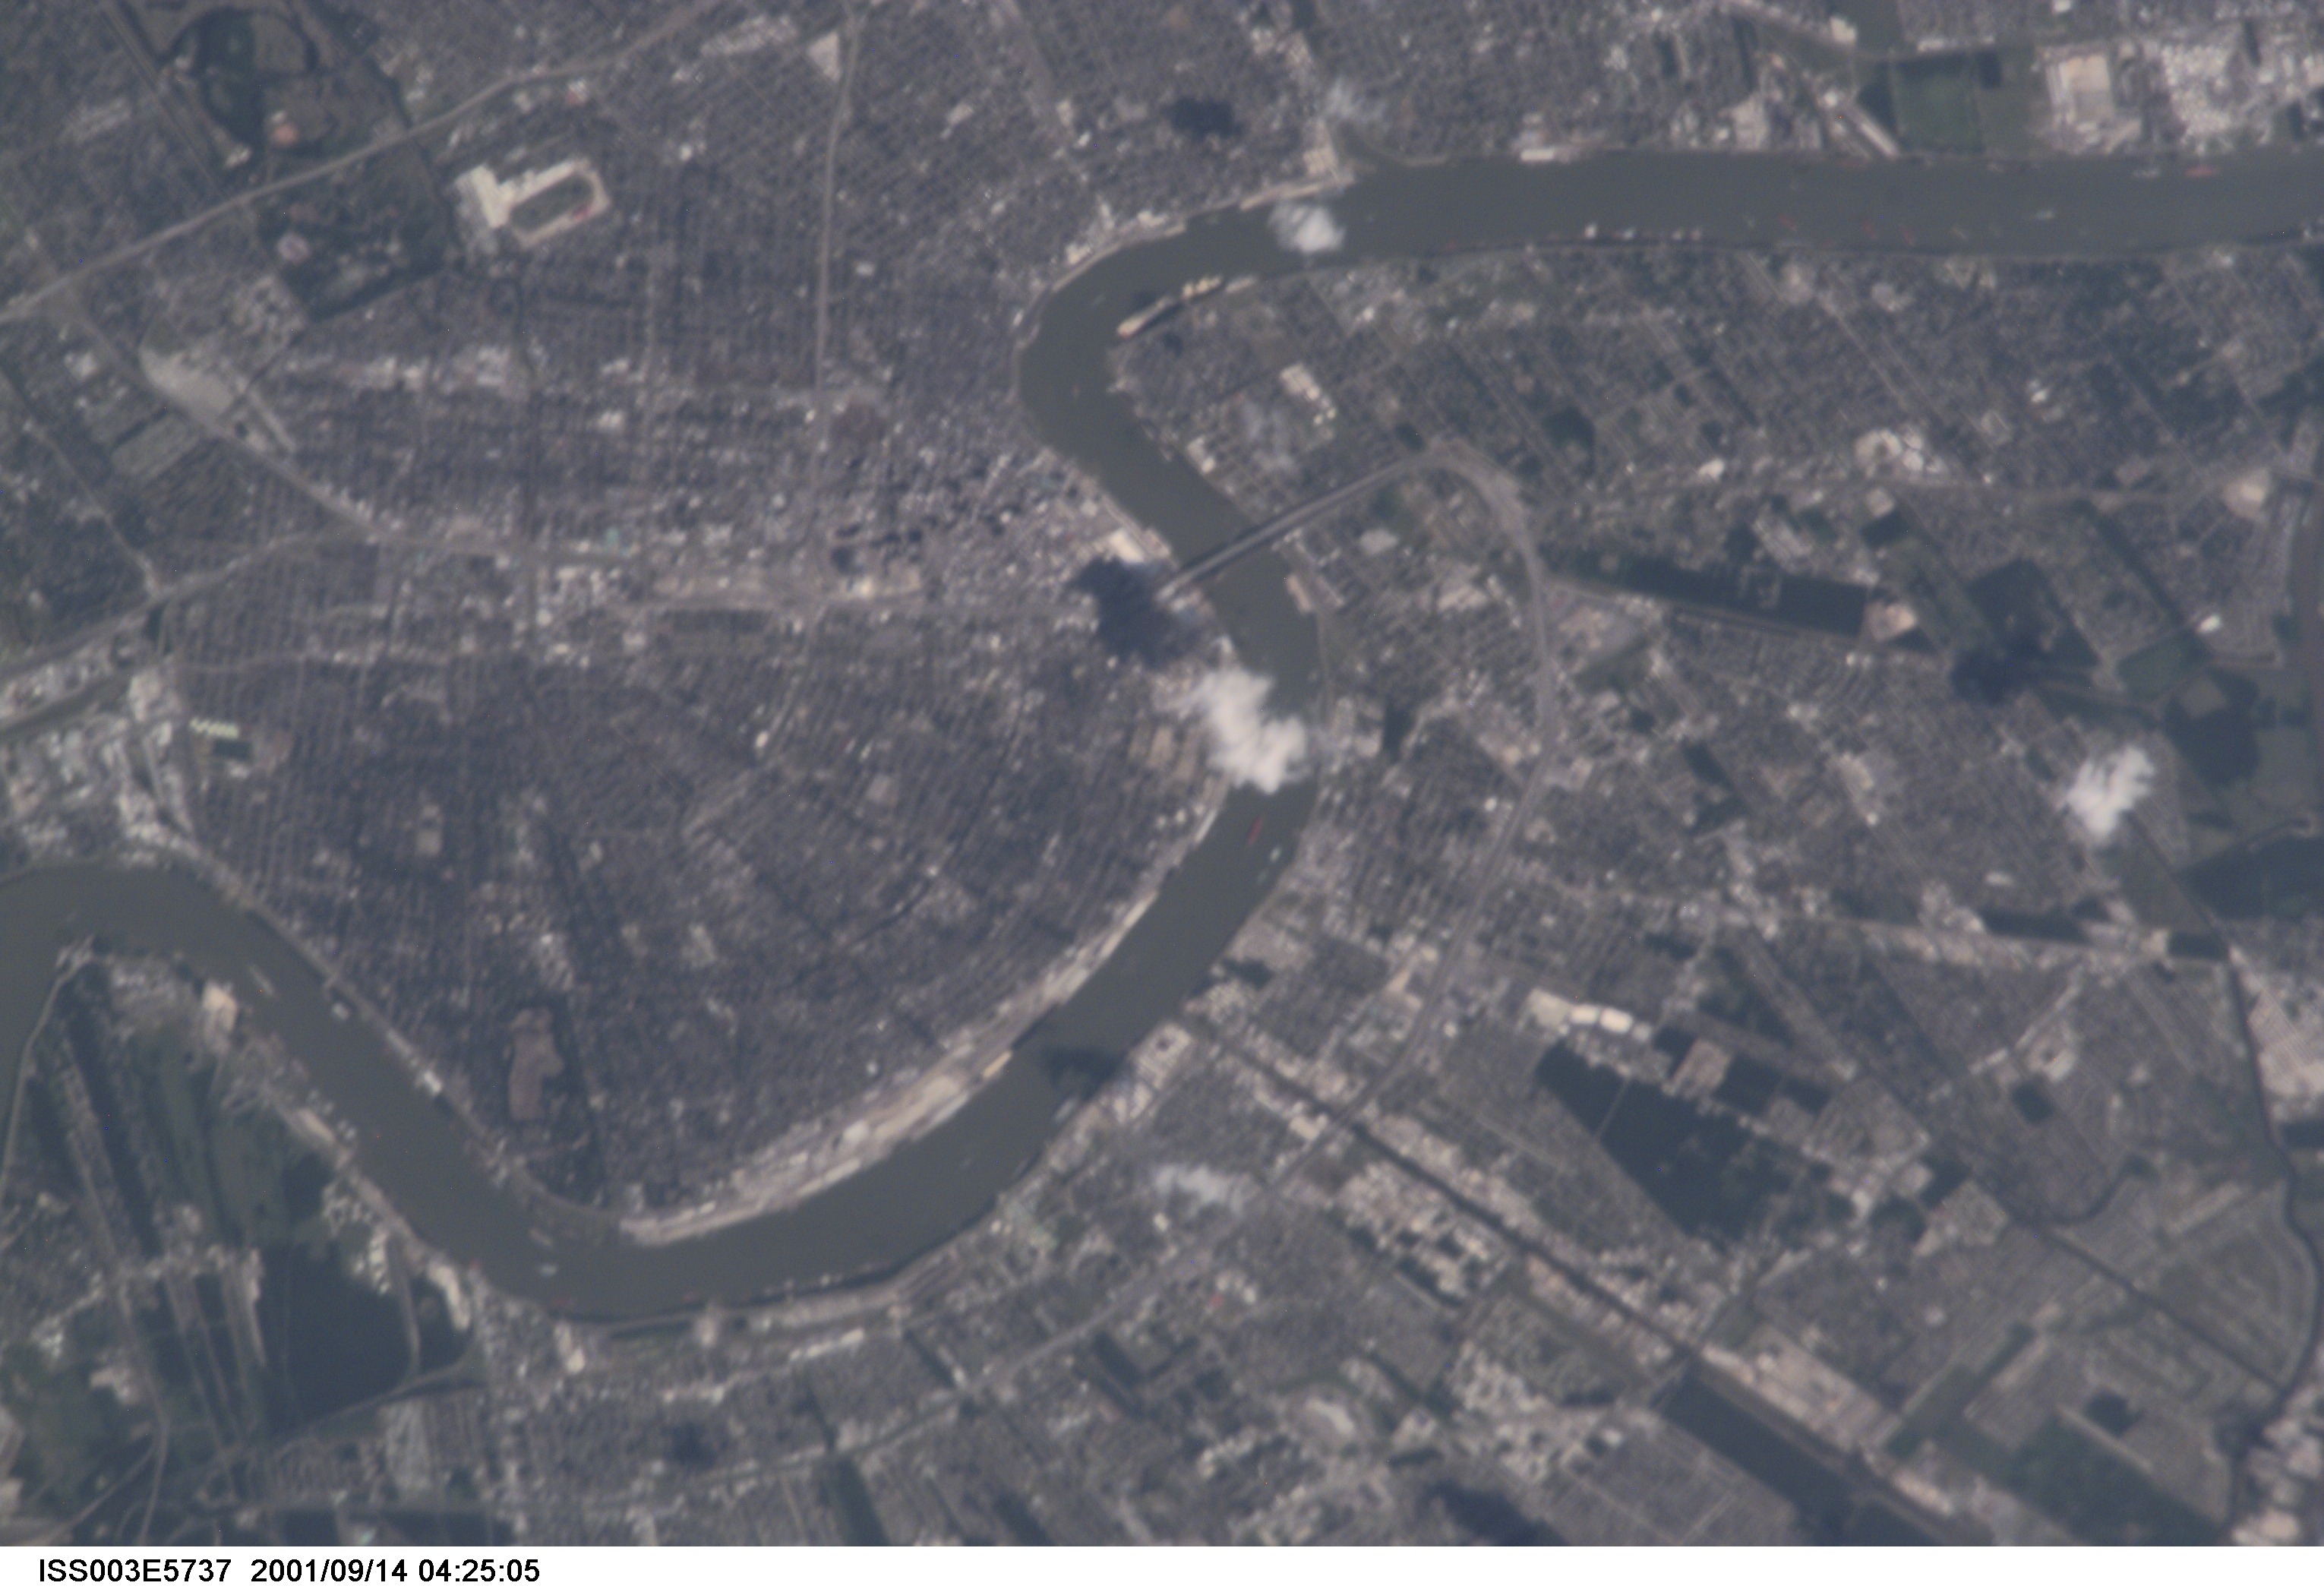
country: USA-LOUISIANA
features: NEW ORLEANS, SOFT FOCUS
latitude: 30.0
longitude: -90.0
